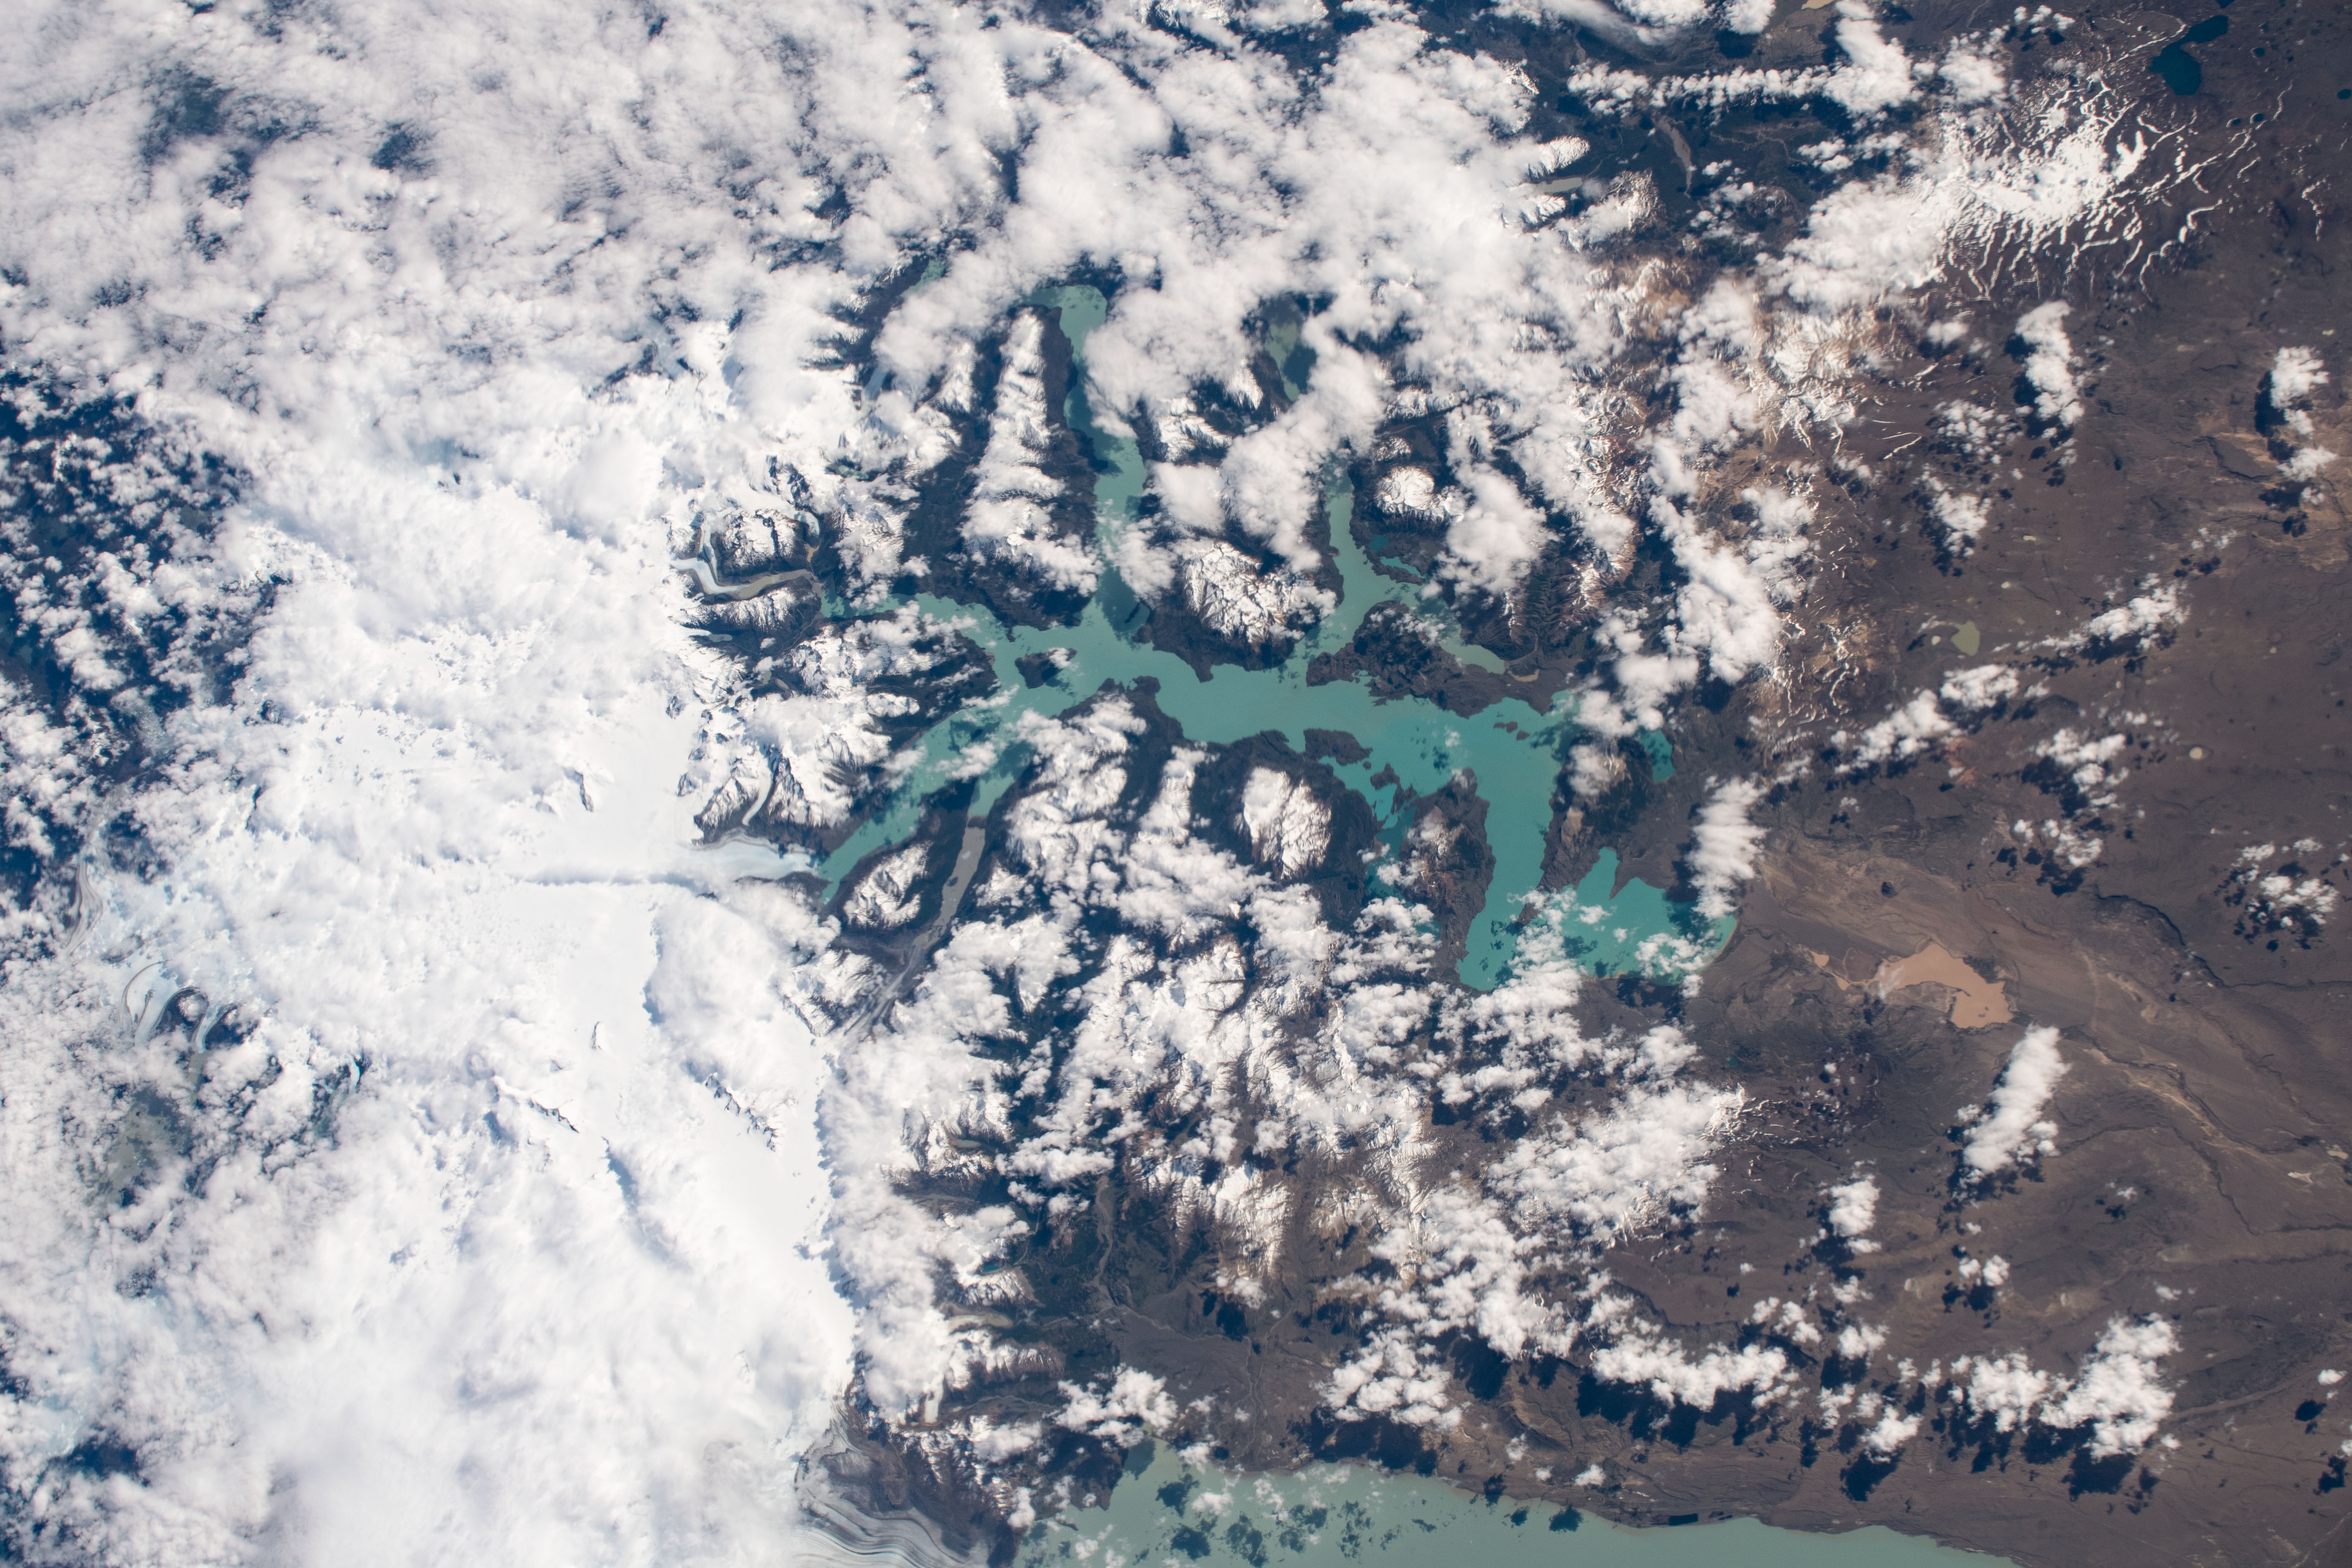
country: CHILE
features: OHIGGINS/SAN MARTIN LAKE, SOUTHERN PATAGONIA ICEFIELDS
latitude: -48.9
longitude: -72.7
